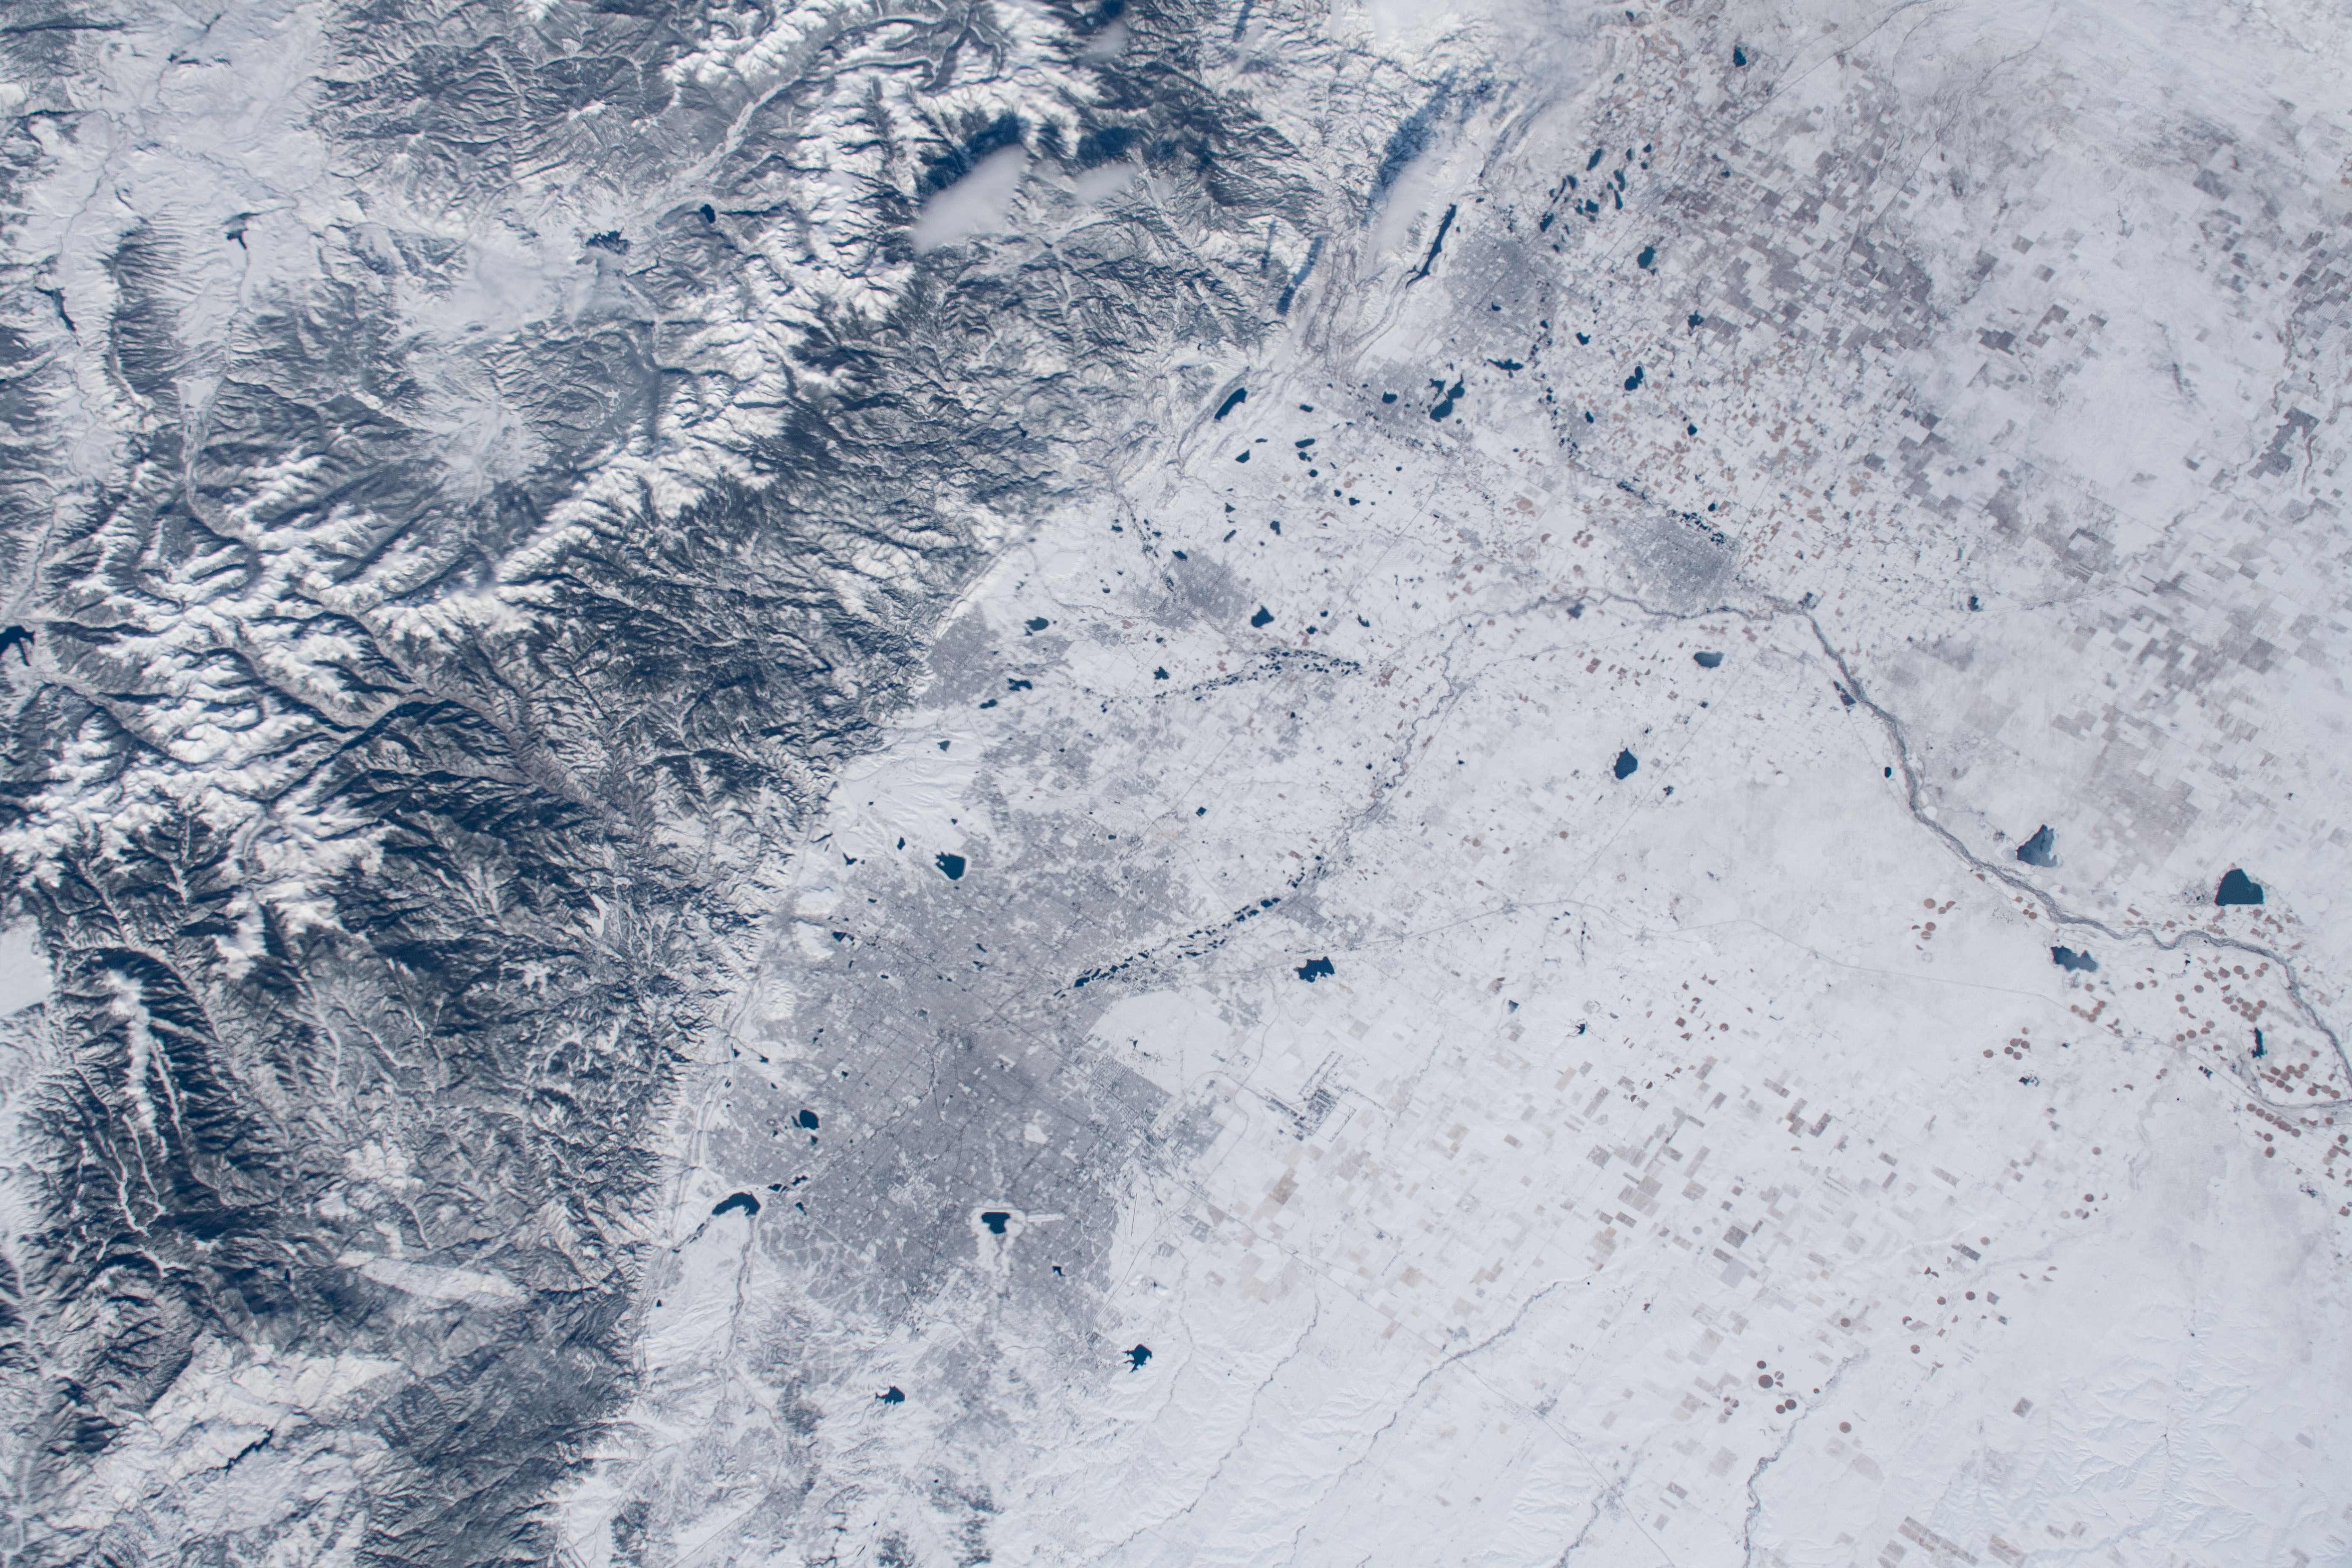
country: USA-COLORADO
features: DENVER, ROCKEY MOUNTAINS
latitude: 39.9
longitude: -104.9
